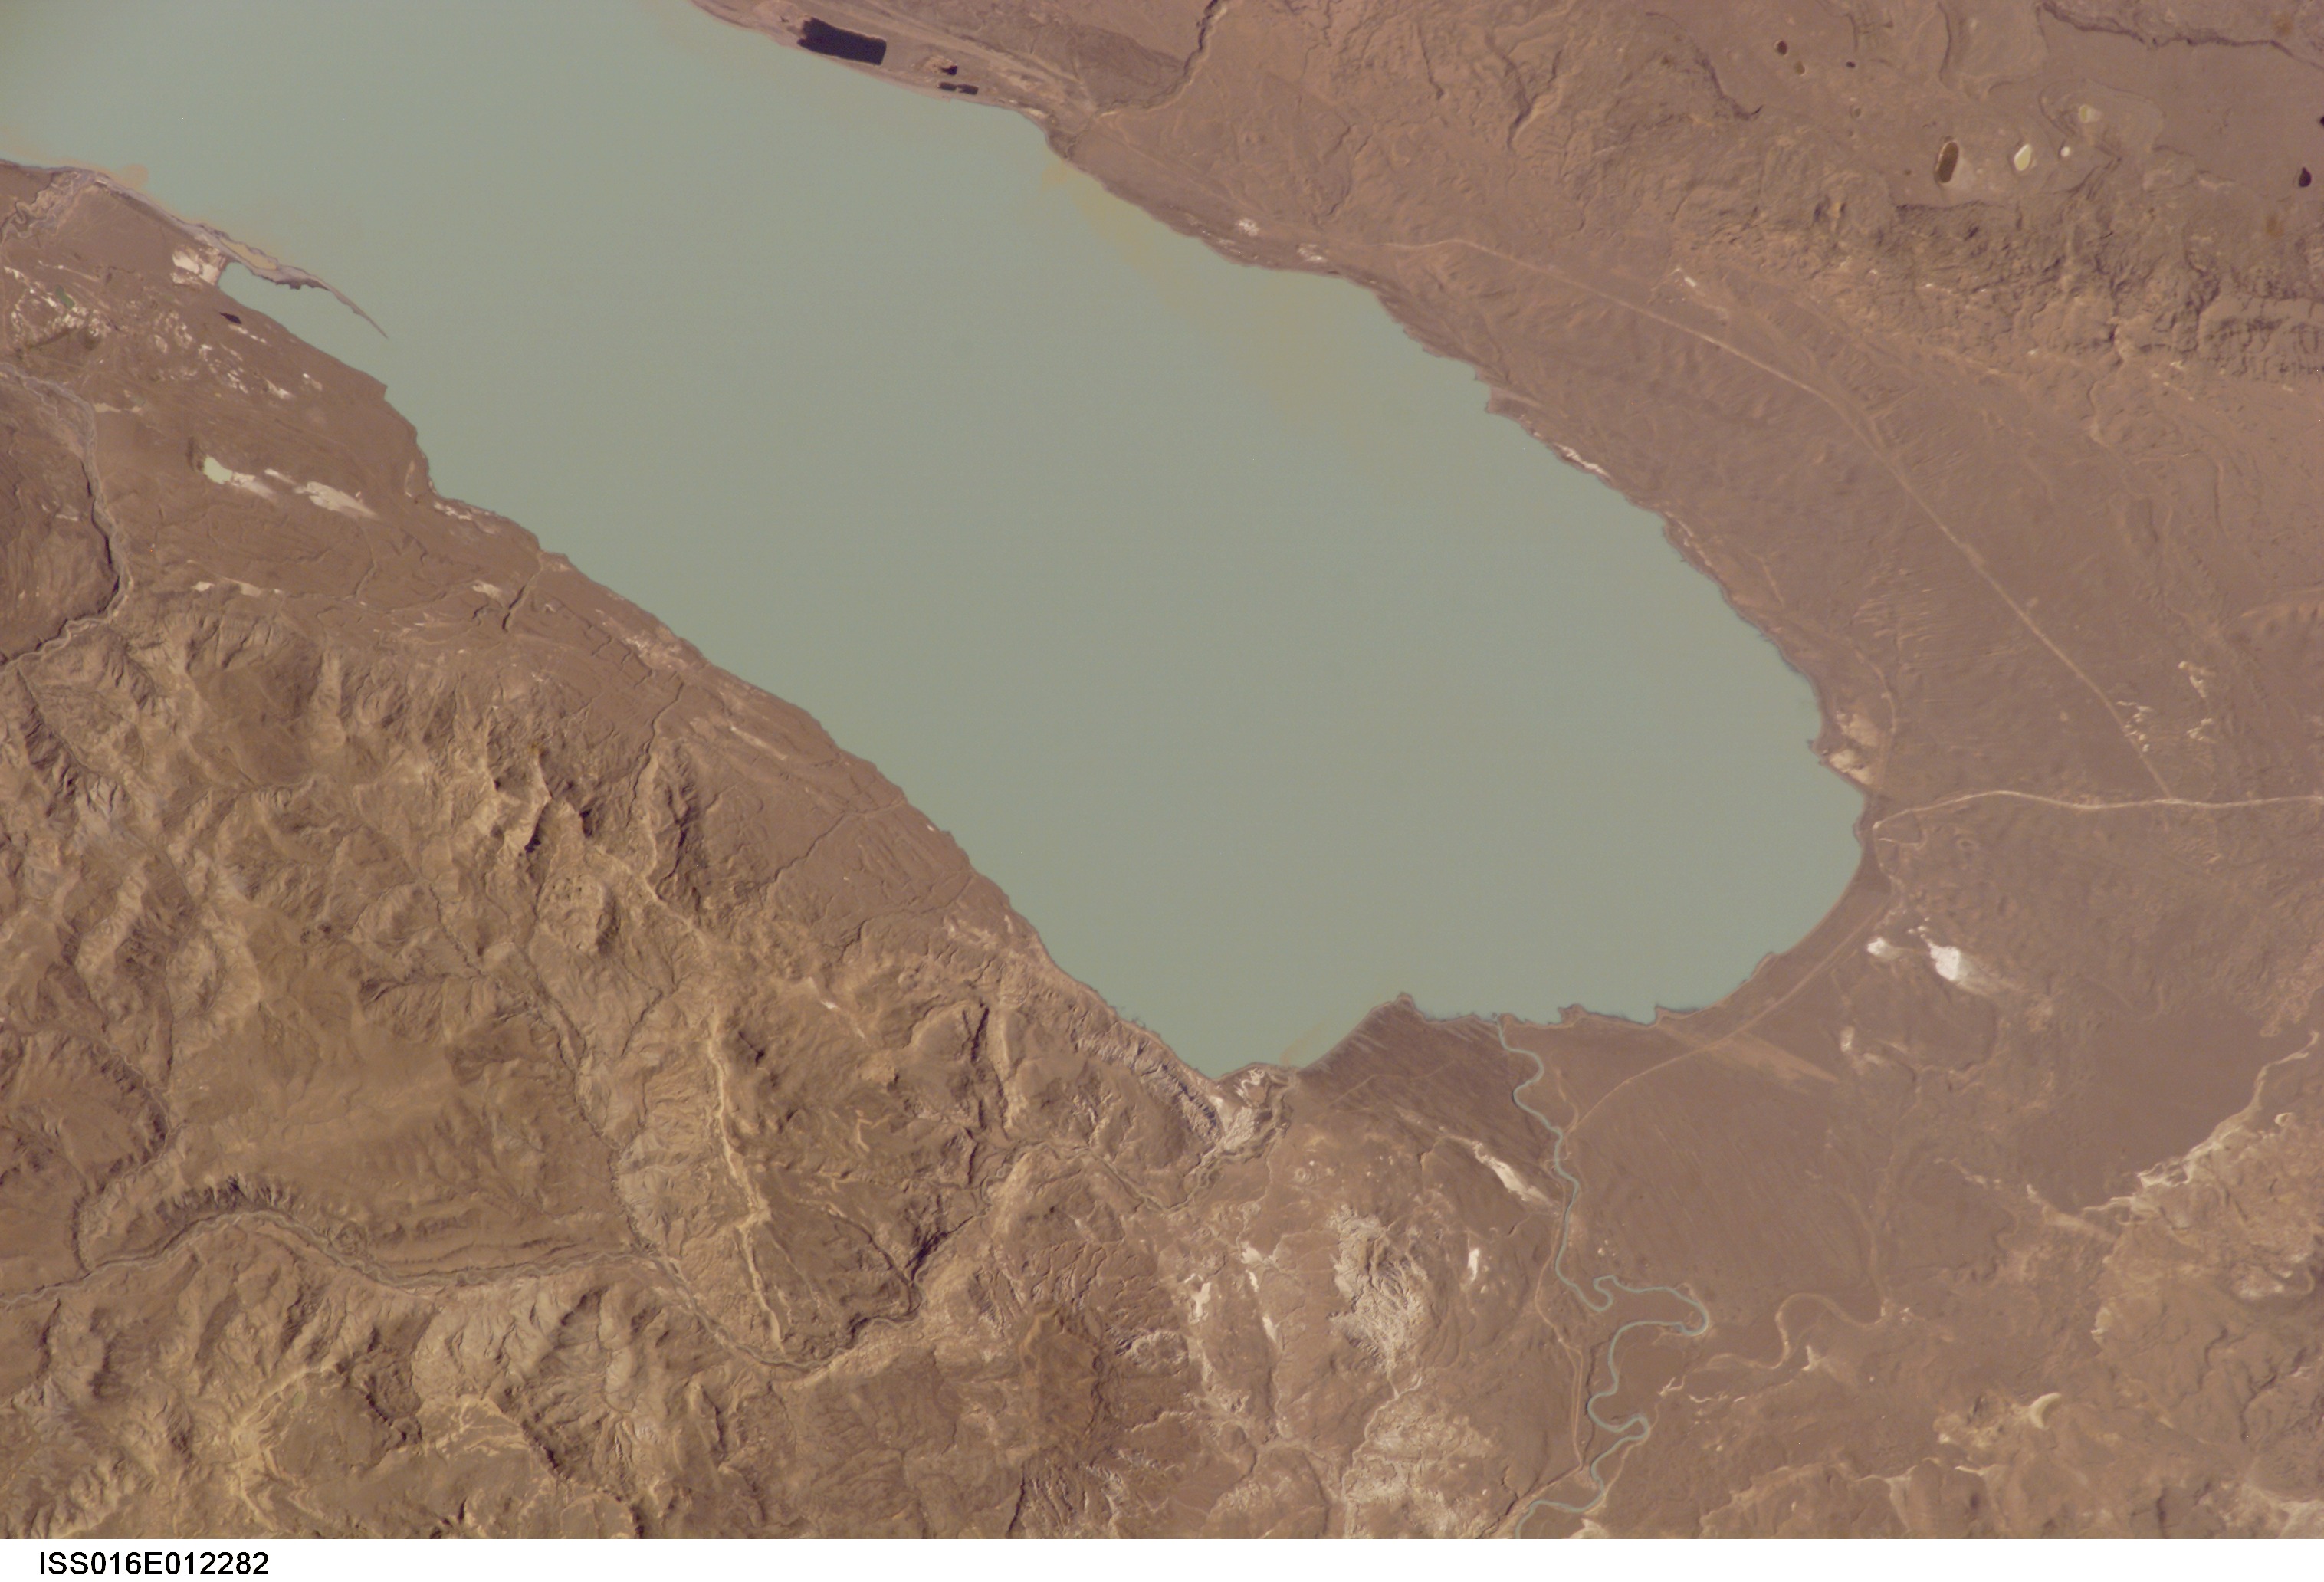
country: ARGENTINA
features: S. LAKE VIEDNA, ROADS, RIVERS
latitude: -50.0
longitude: -72.0
